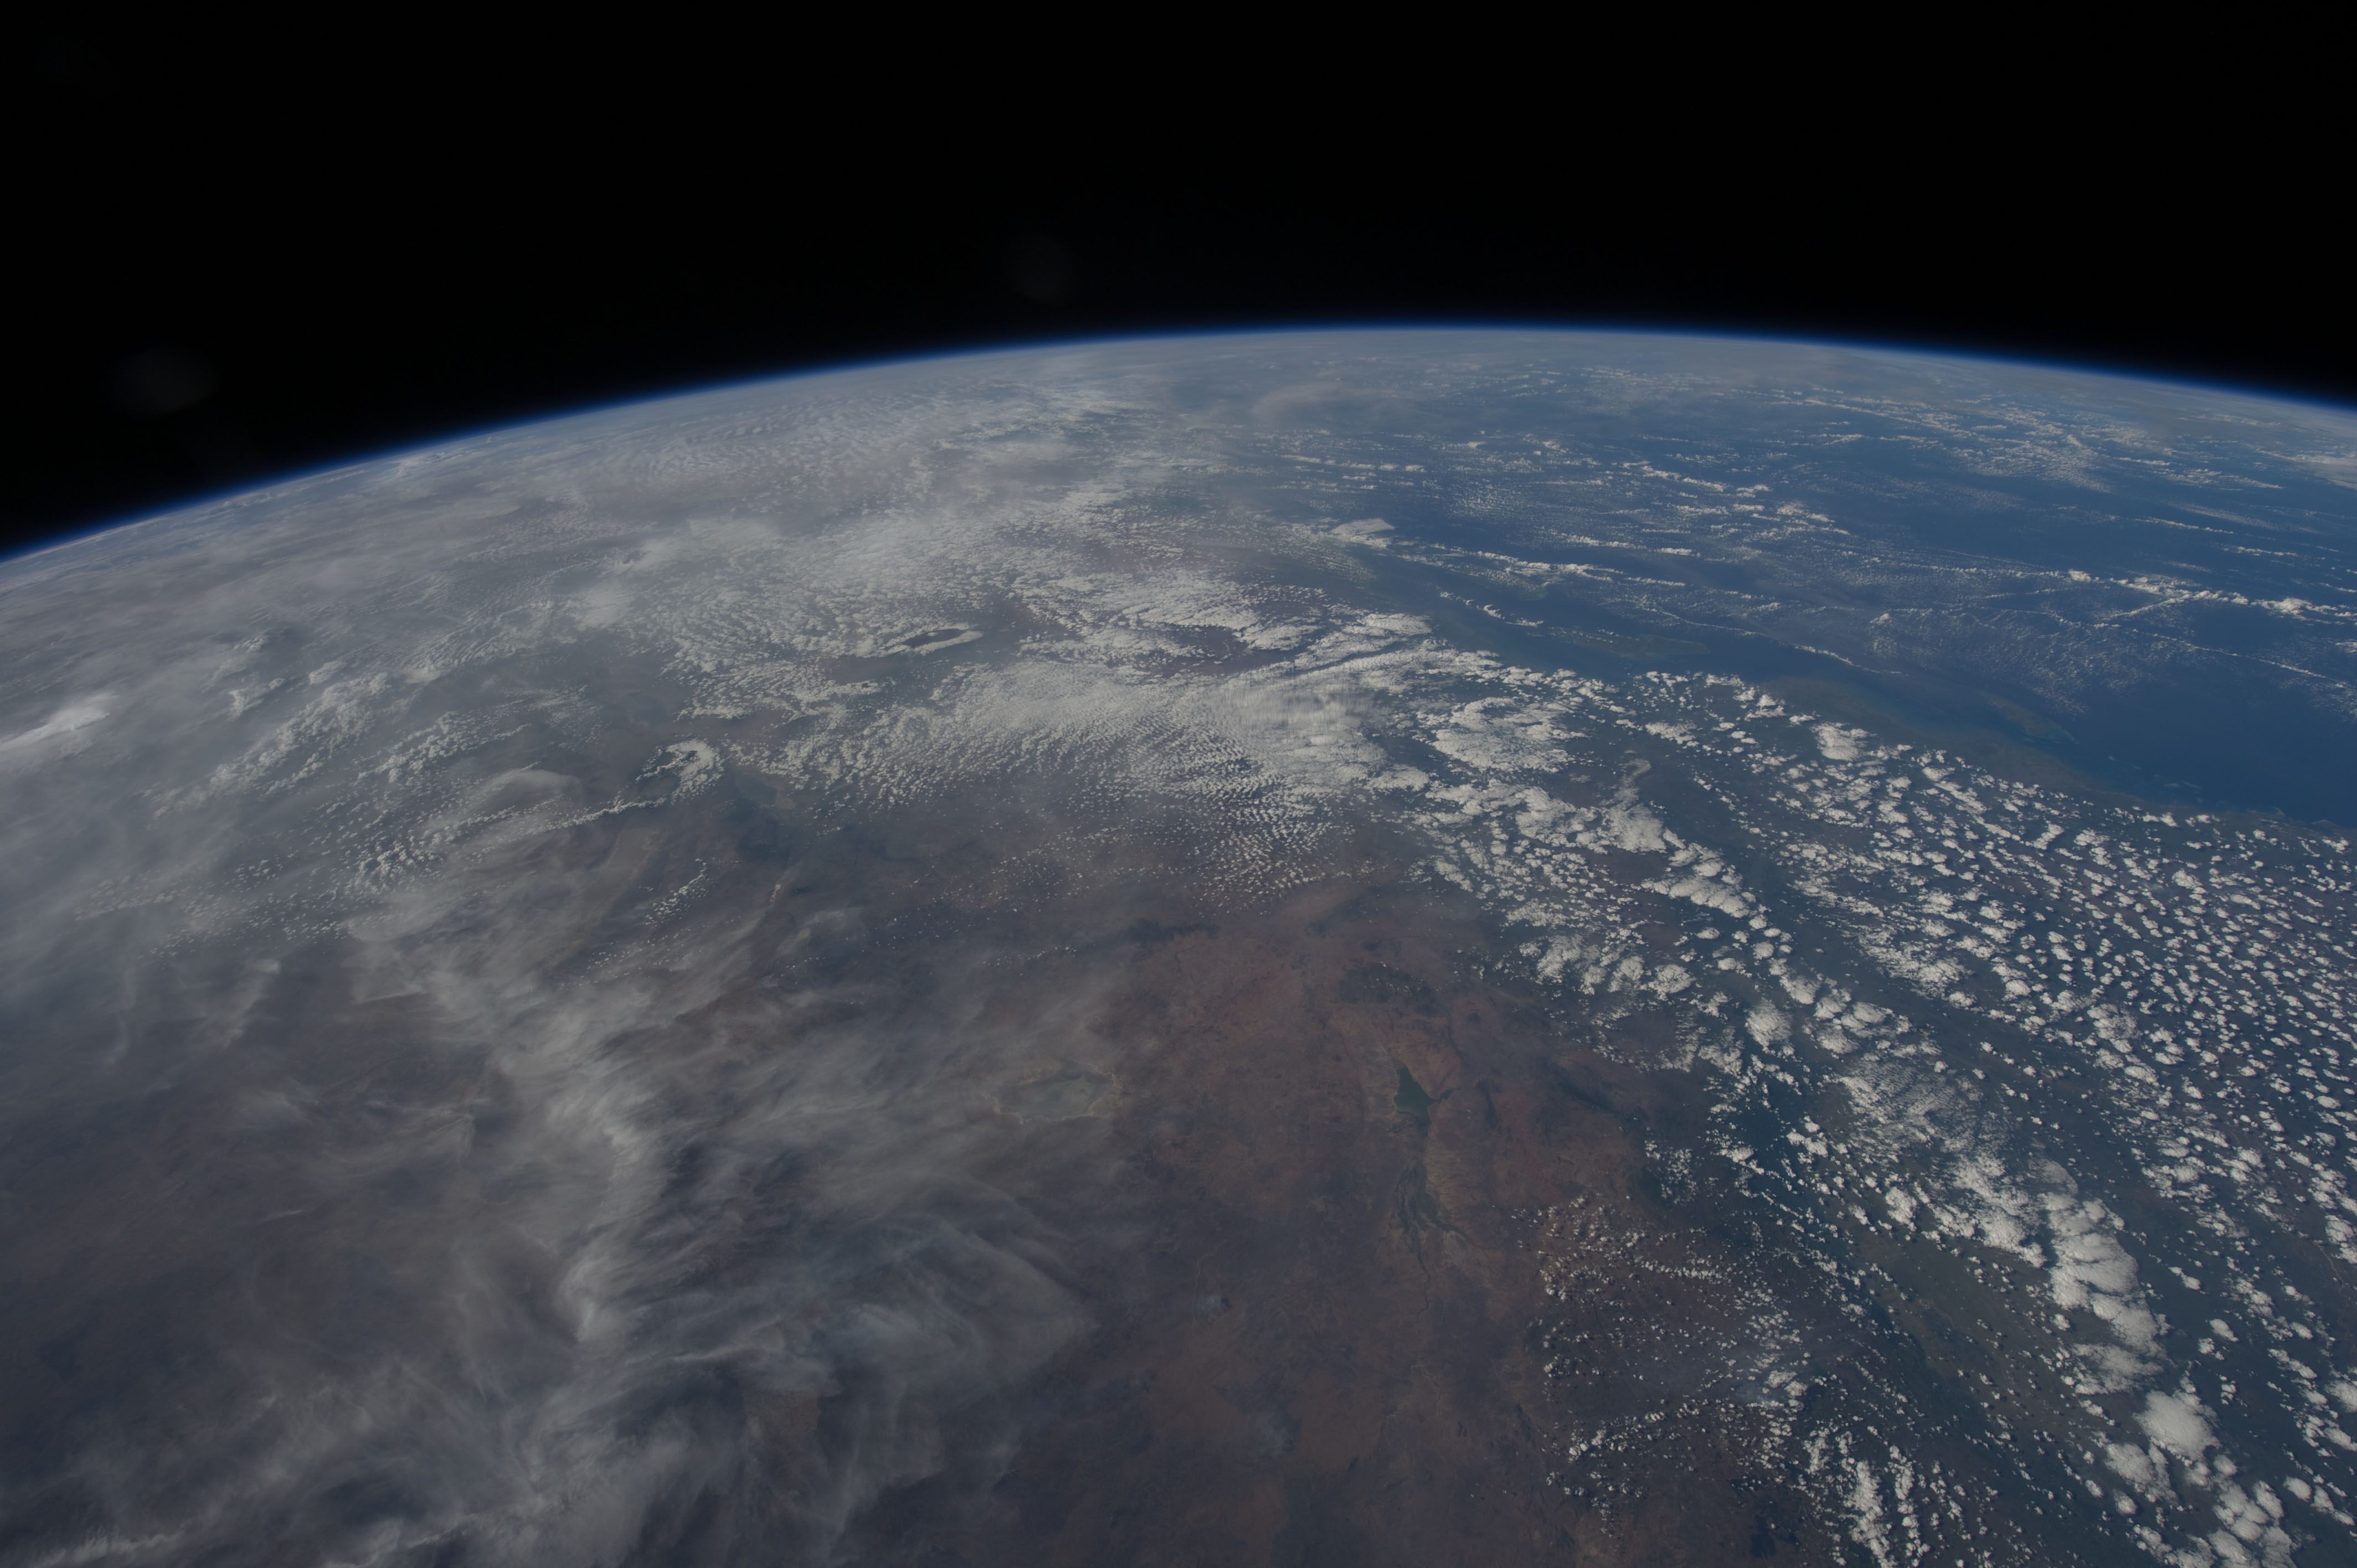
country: TANZANIA
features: PAN- MTERA RES., INDIAN O.
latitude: -7.5
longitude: 36.5
